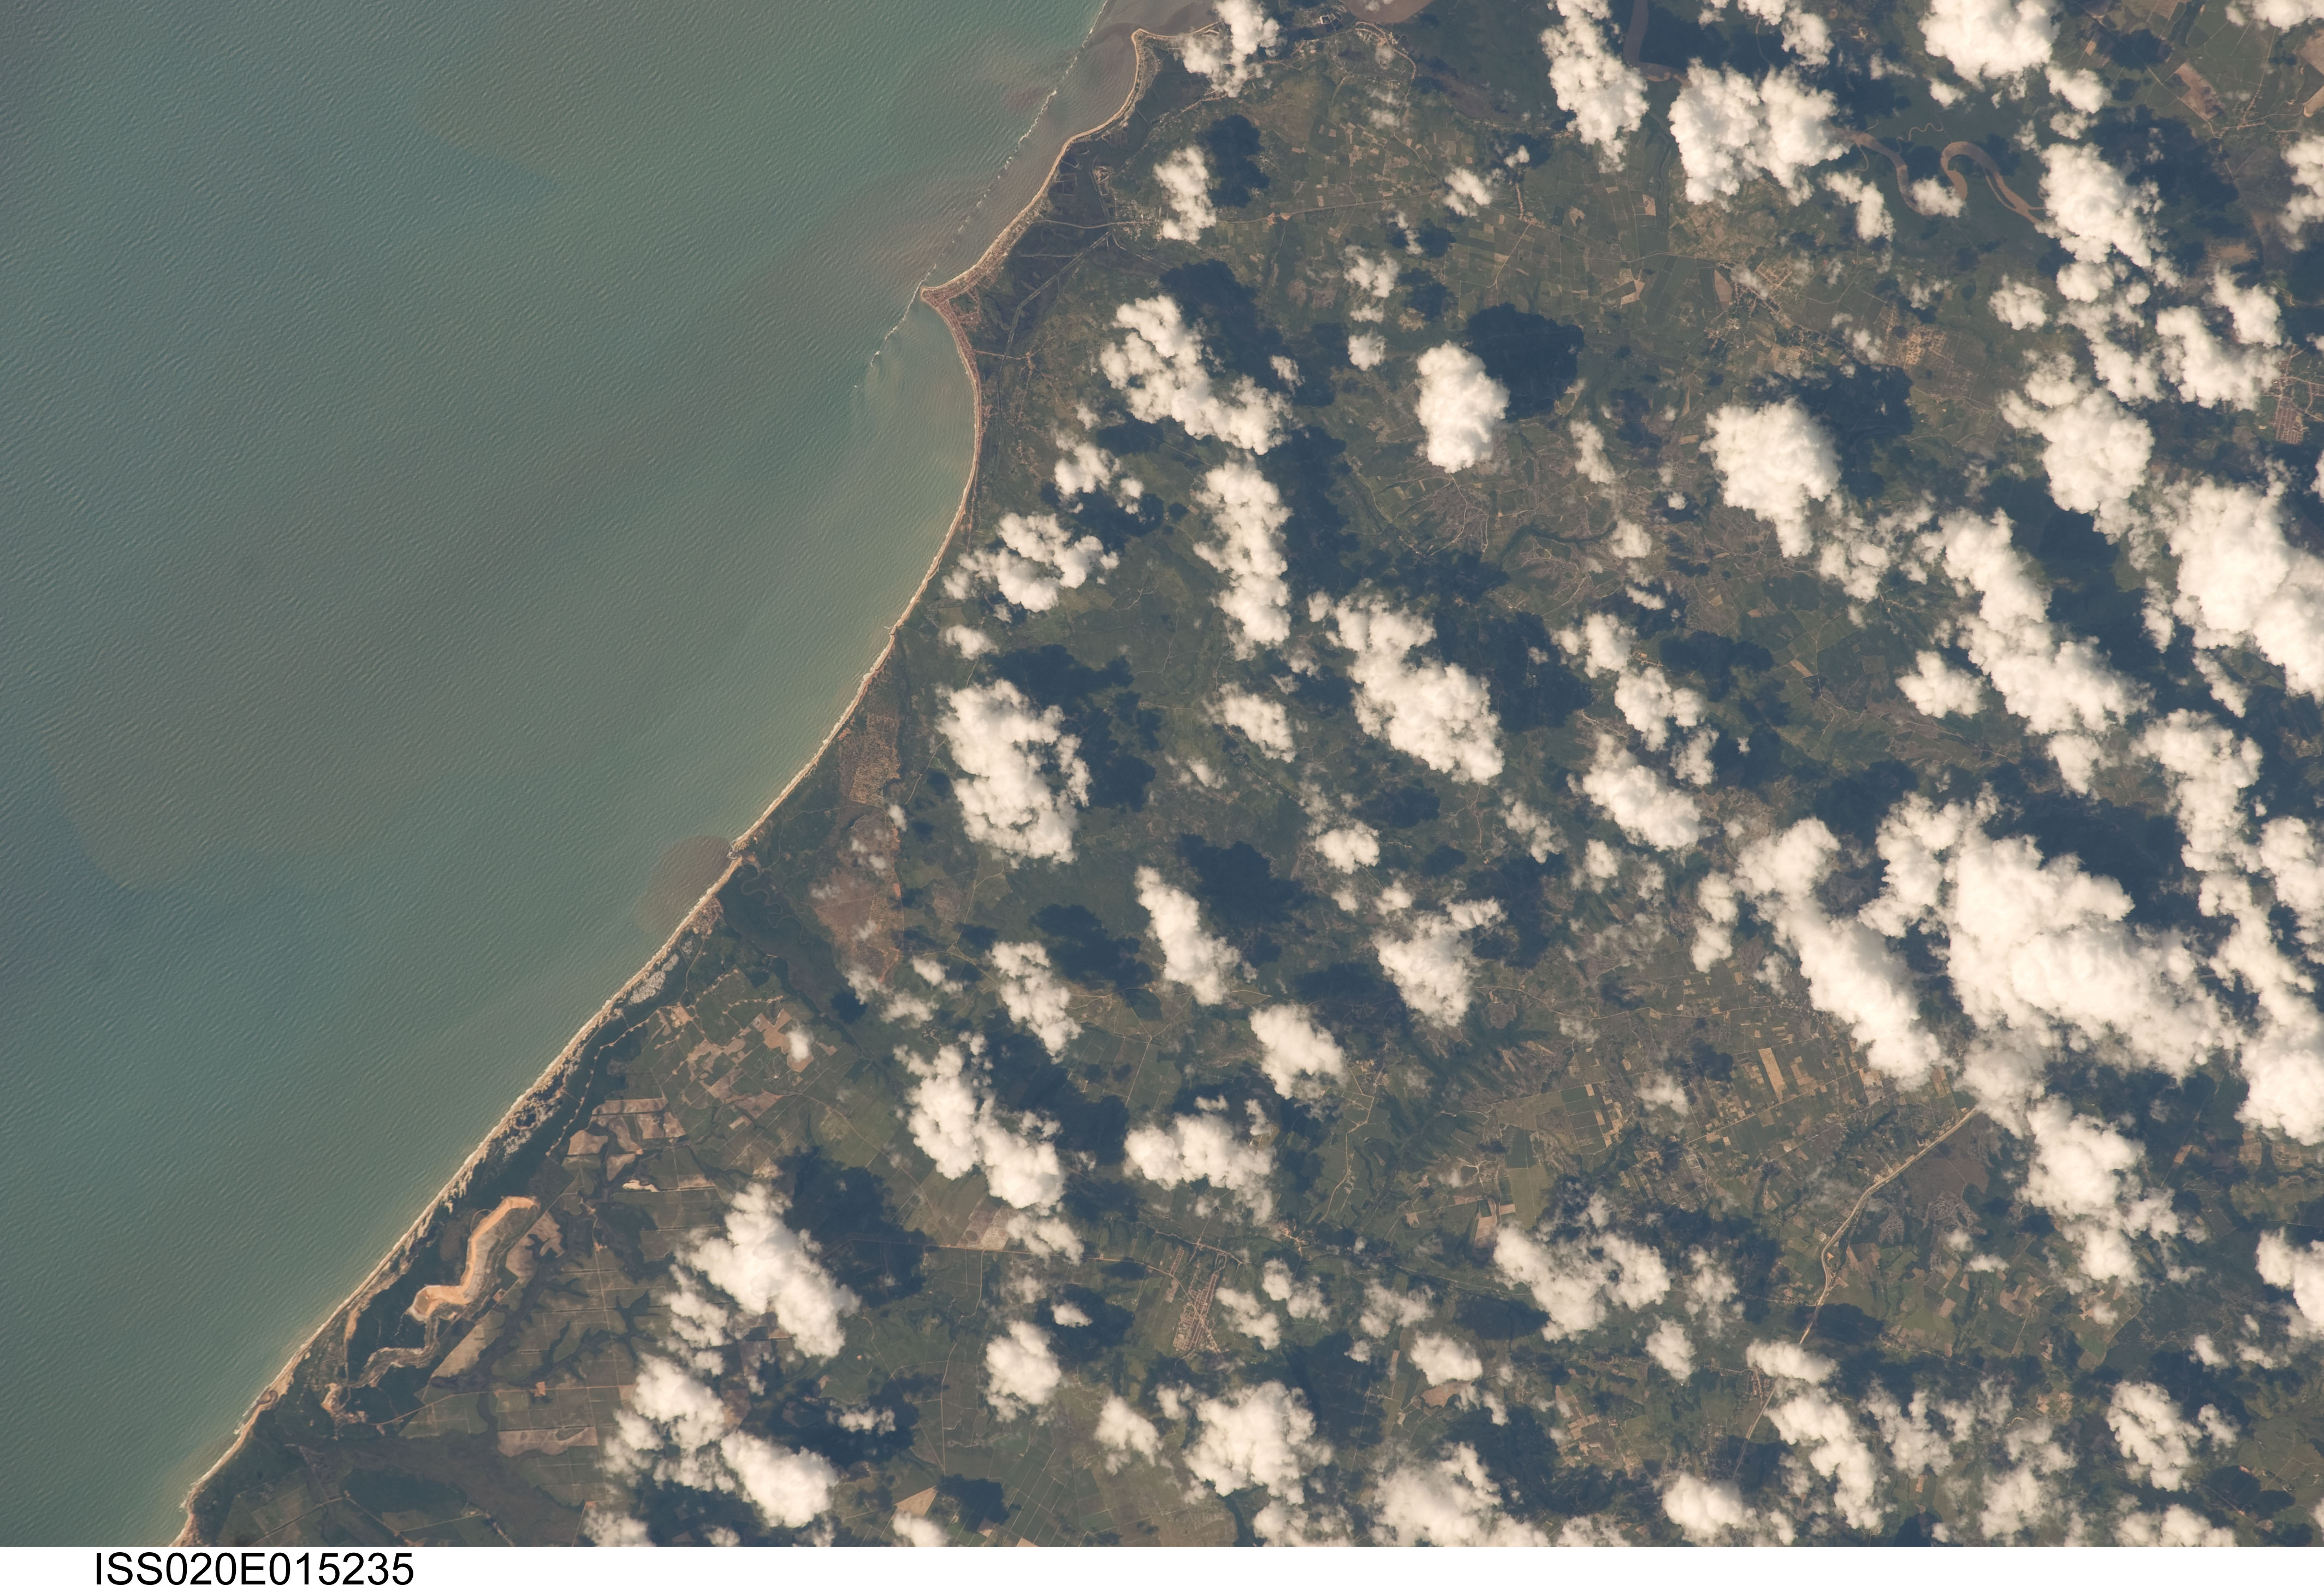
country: BRAZIL
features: MATARACA, BAIA DA TRAICAO
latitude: -6.7
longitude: -35.0
